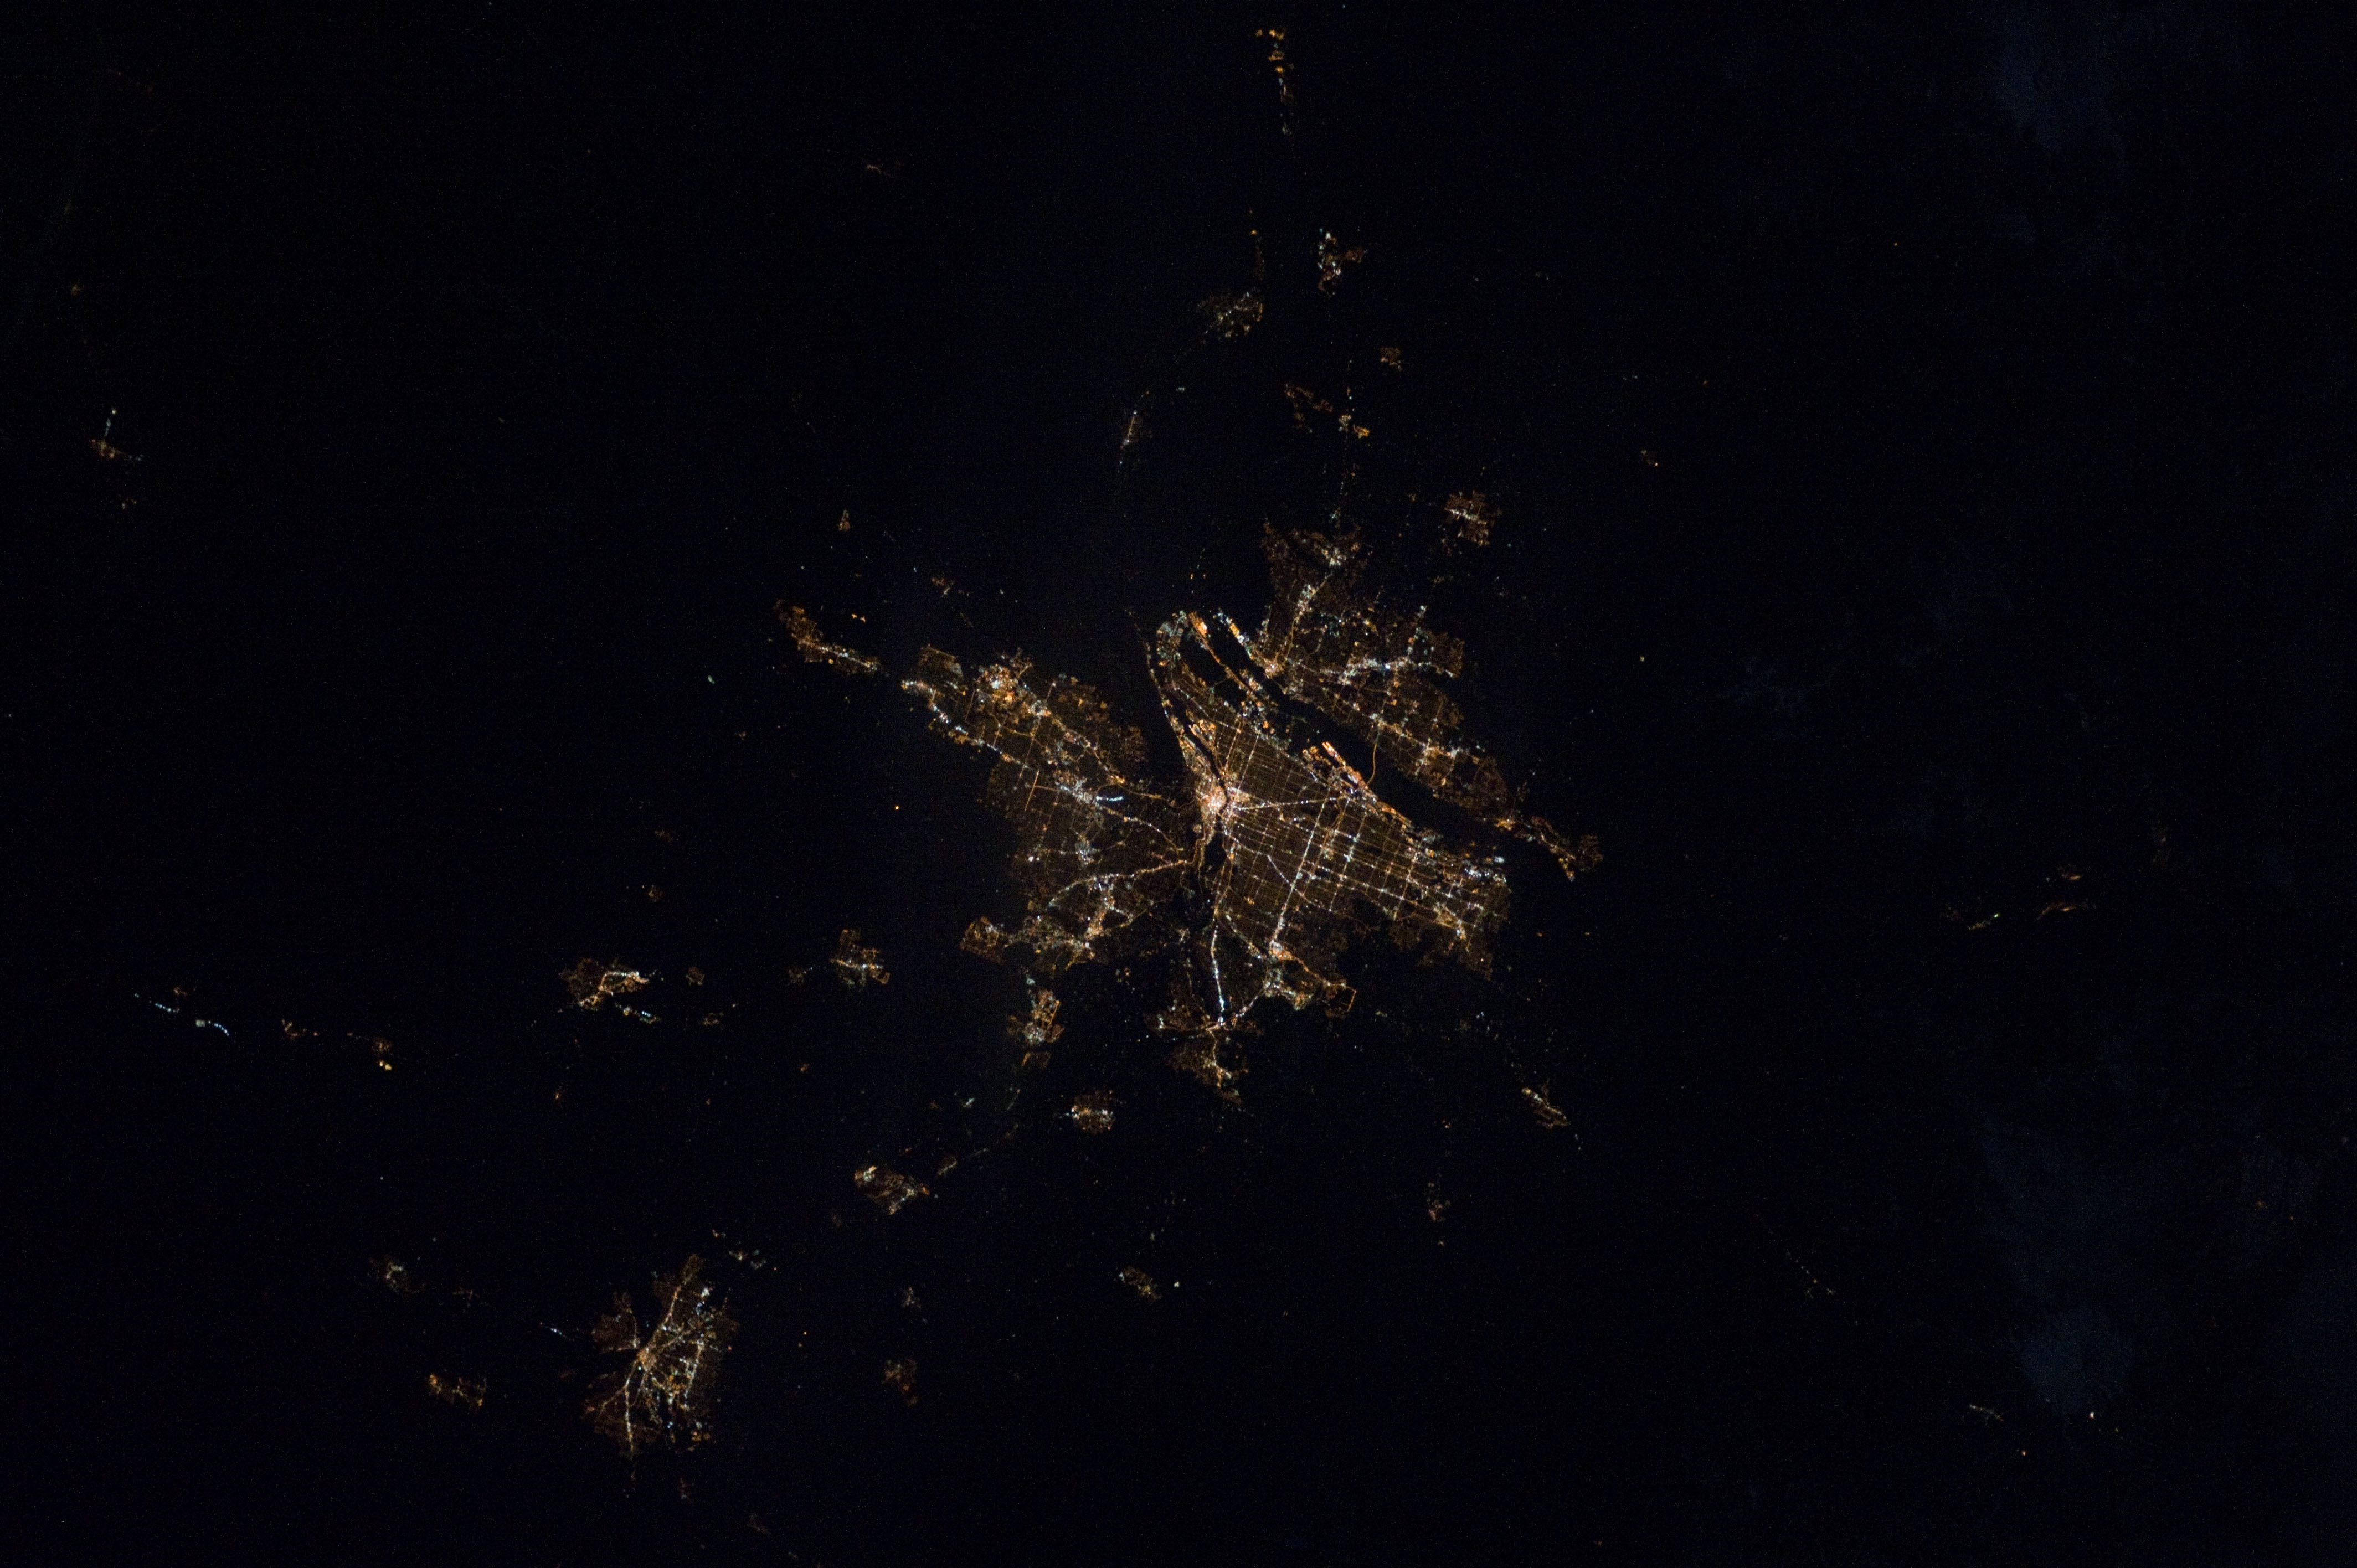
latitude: 47.4
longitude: -122.8
